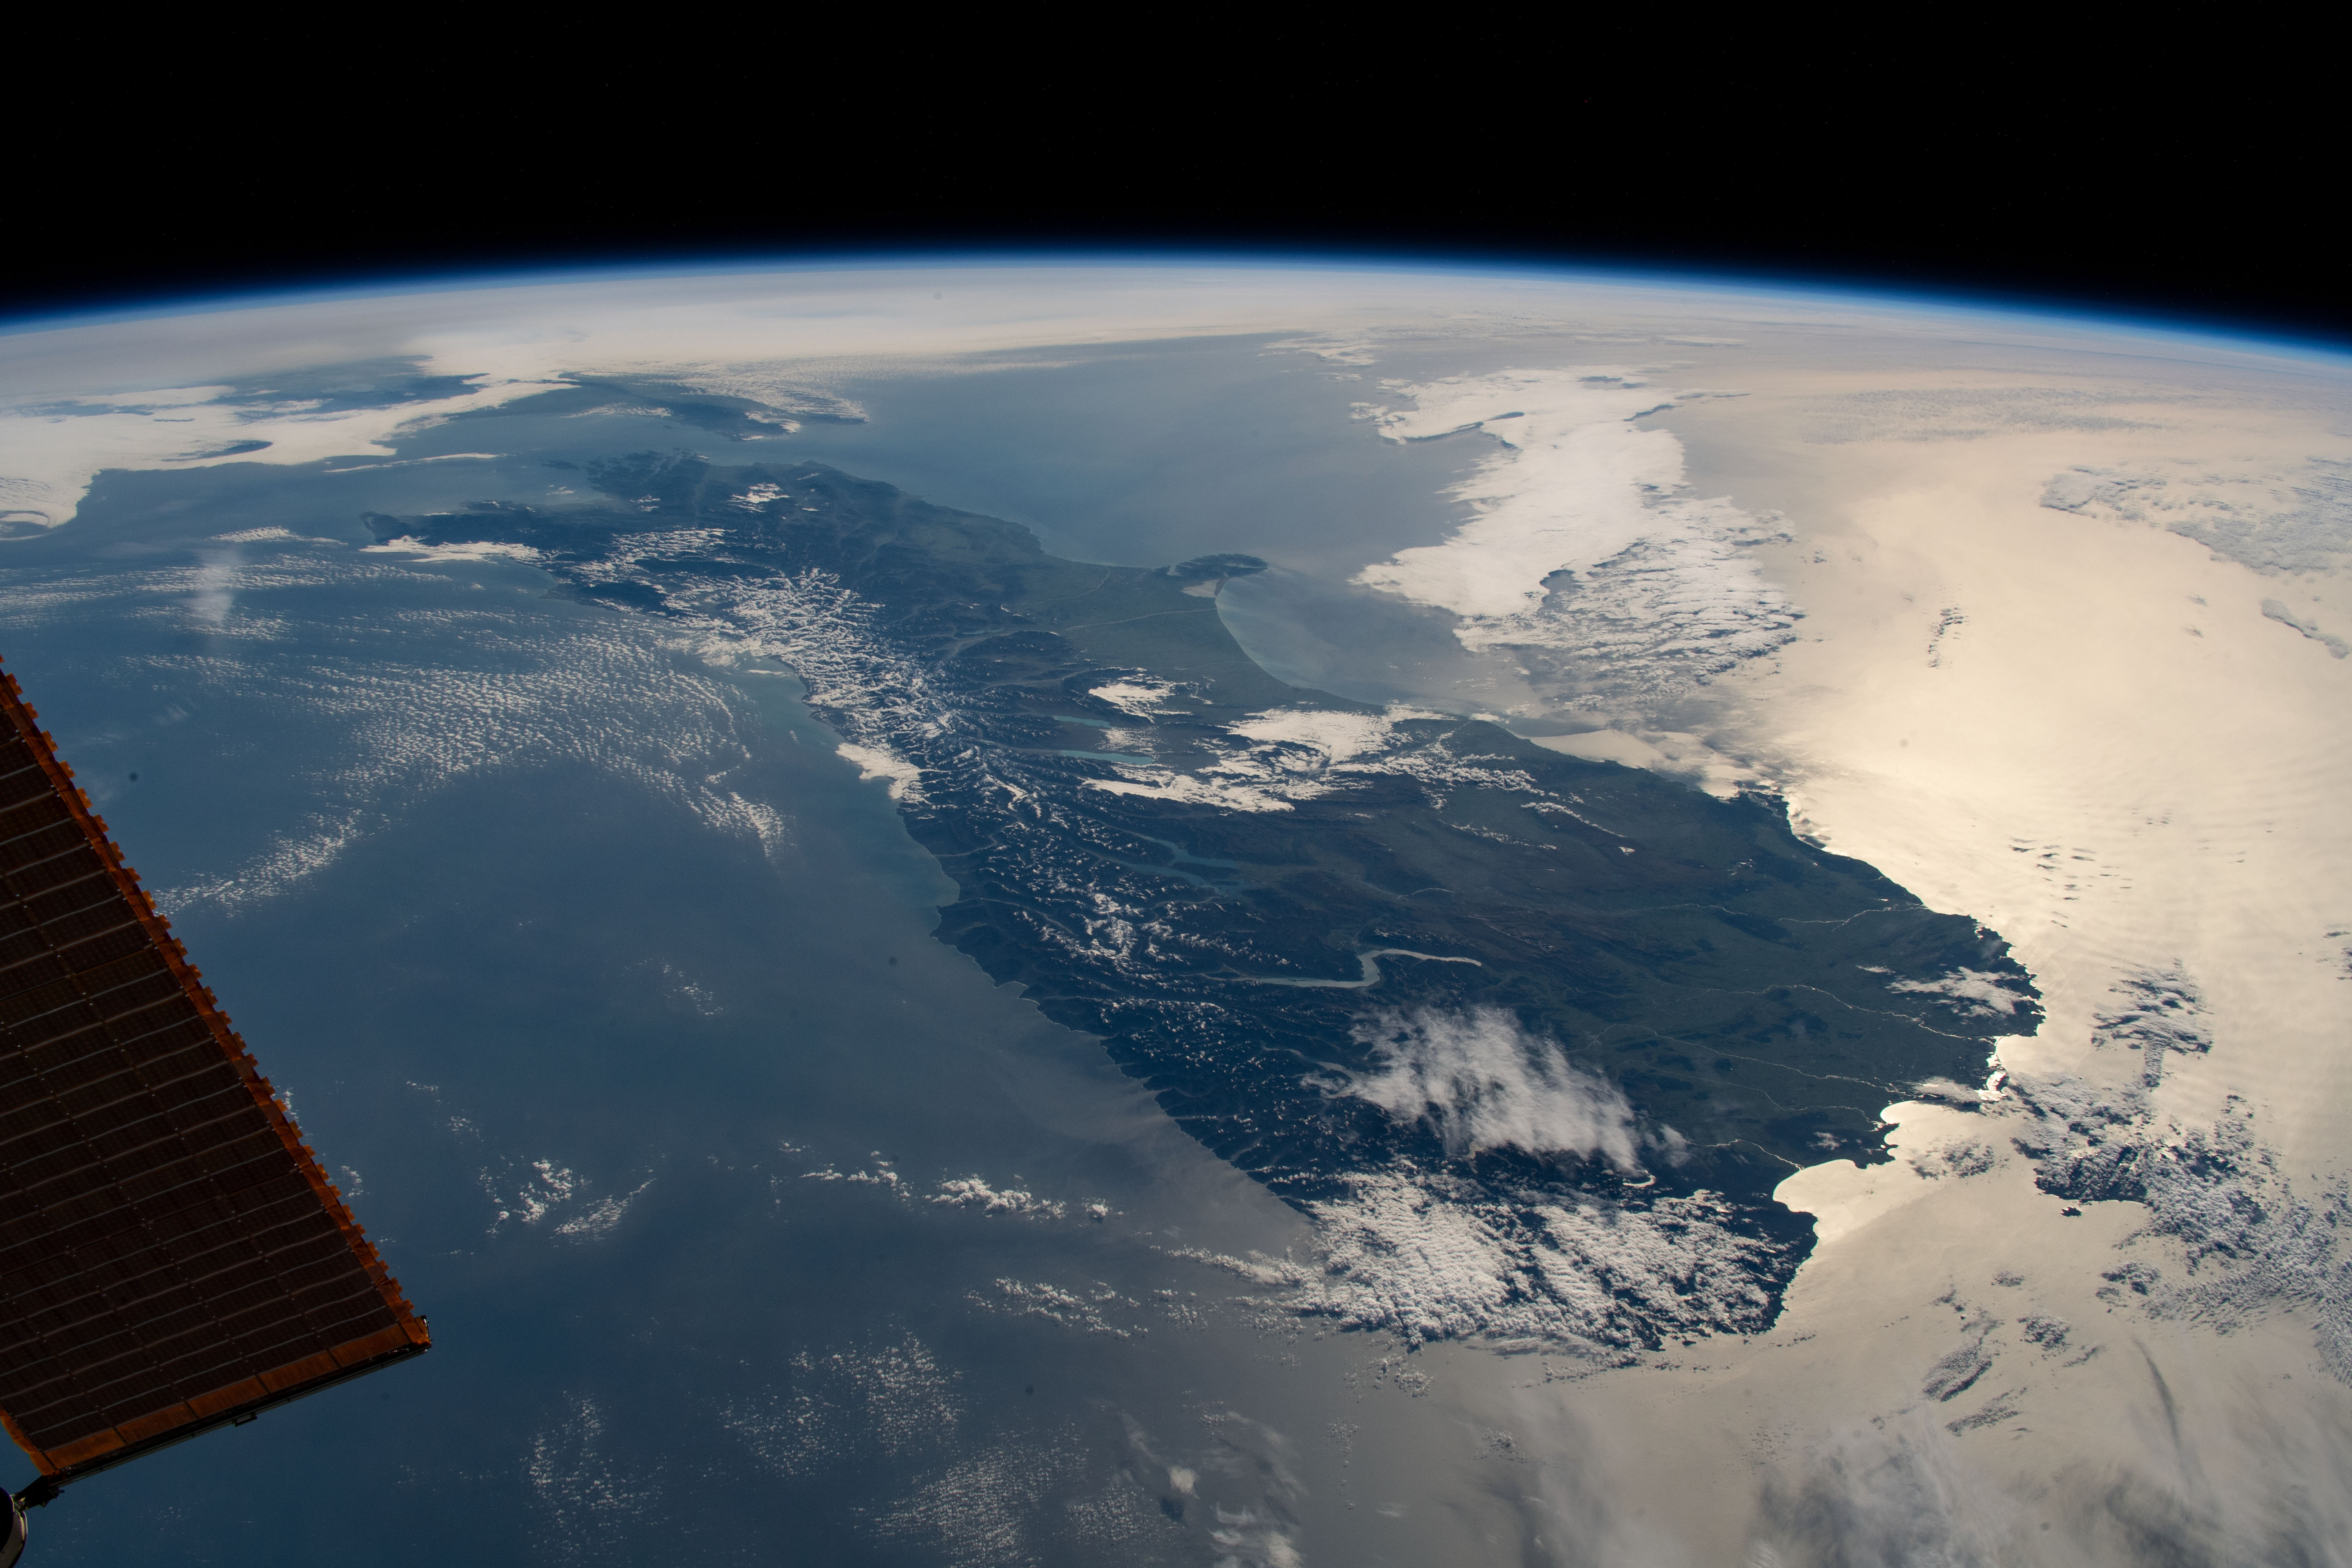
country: NEW ZEALAND-SI
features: SOUTH ISLAND, SOUTHERN ALPS MOUNTAINS, LAKE WAKATIPU
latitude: -44.5
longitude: 170.5
